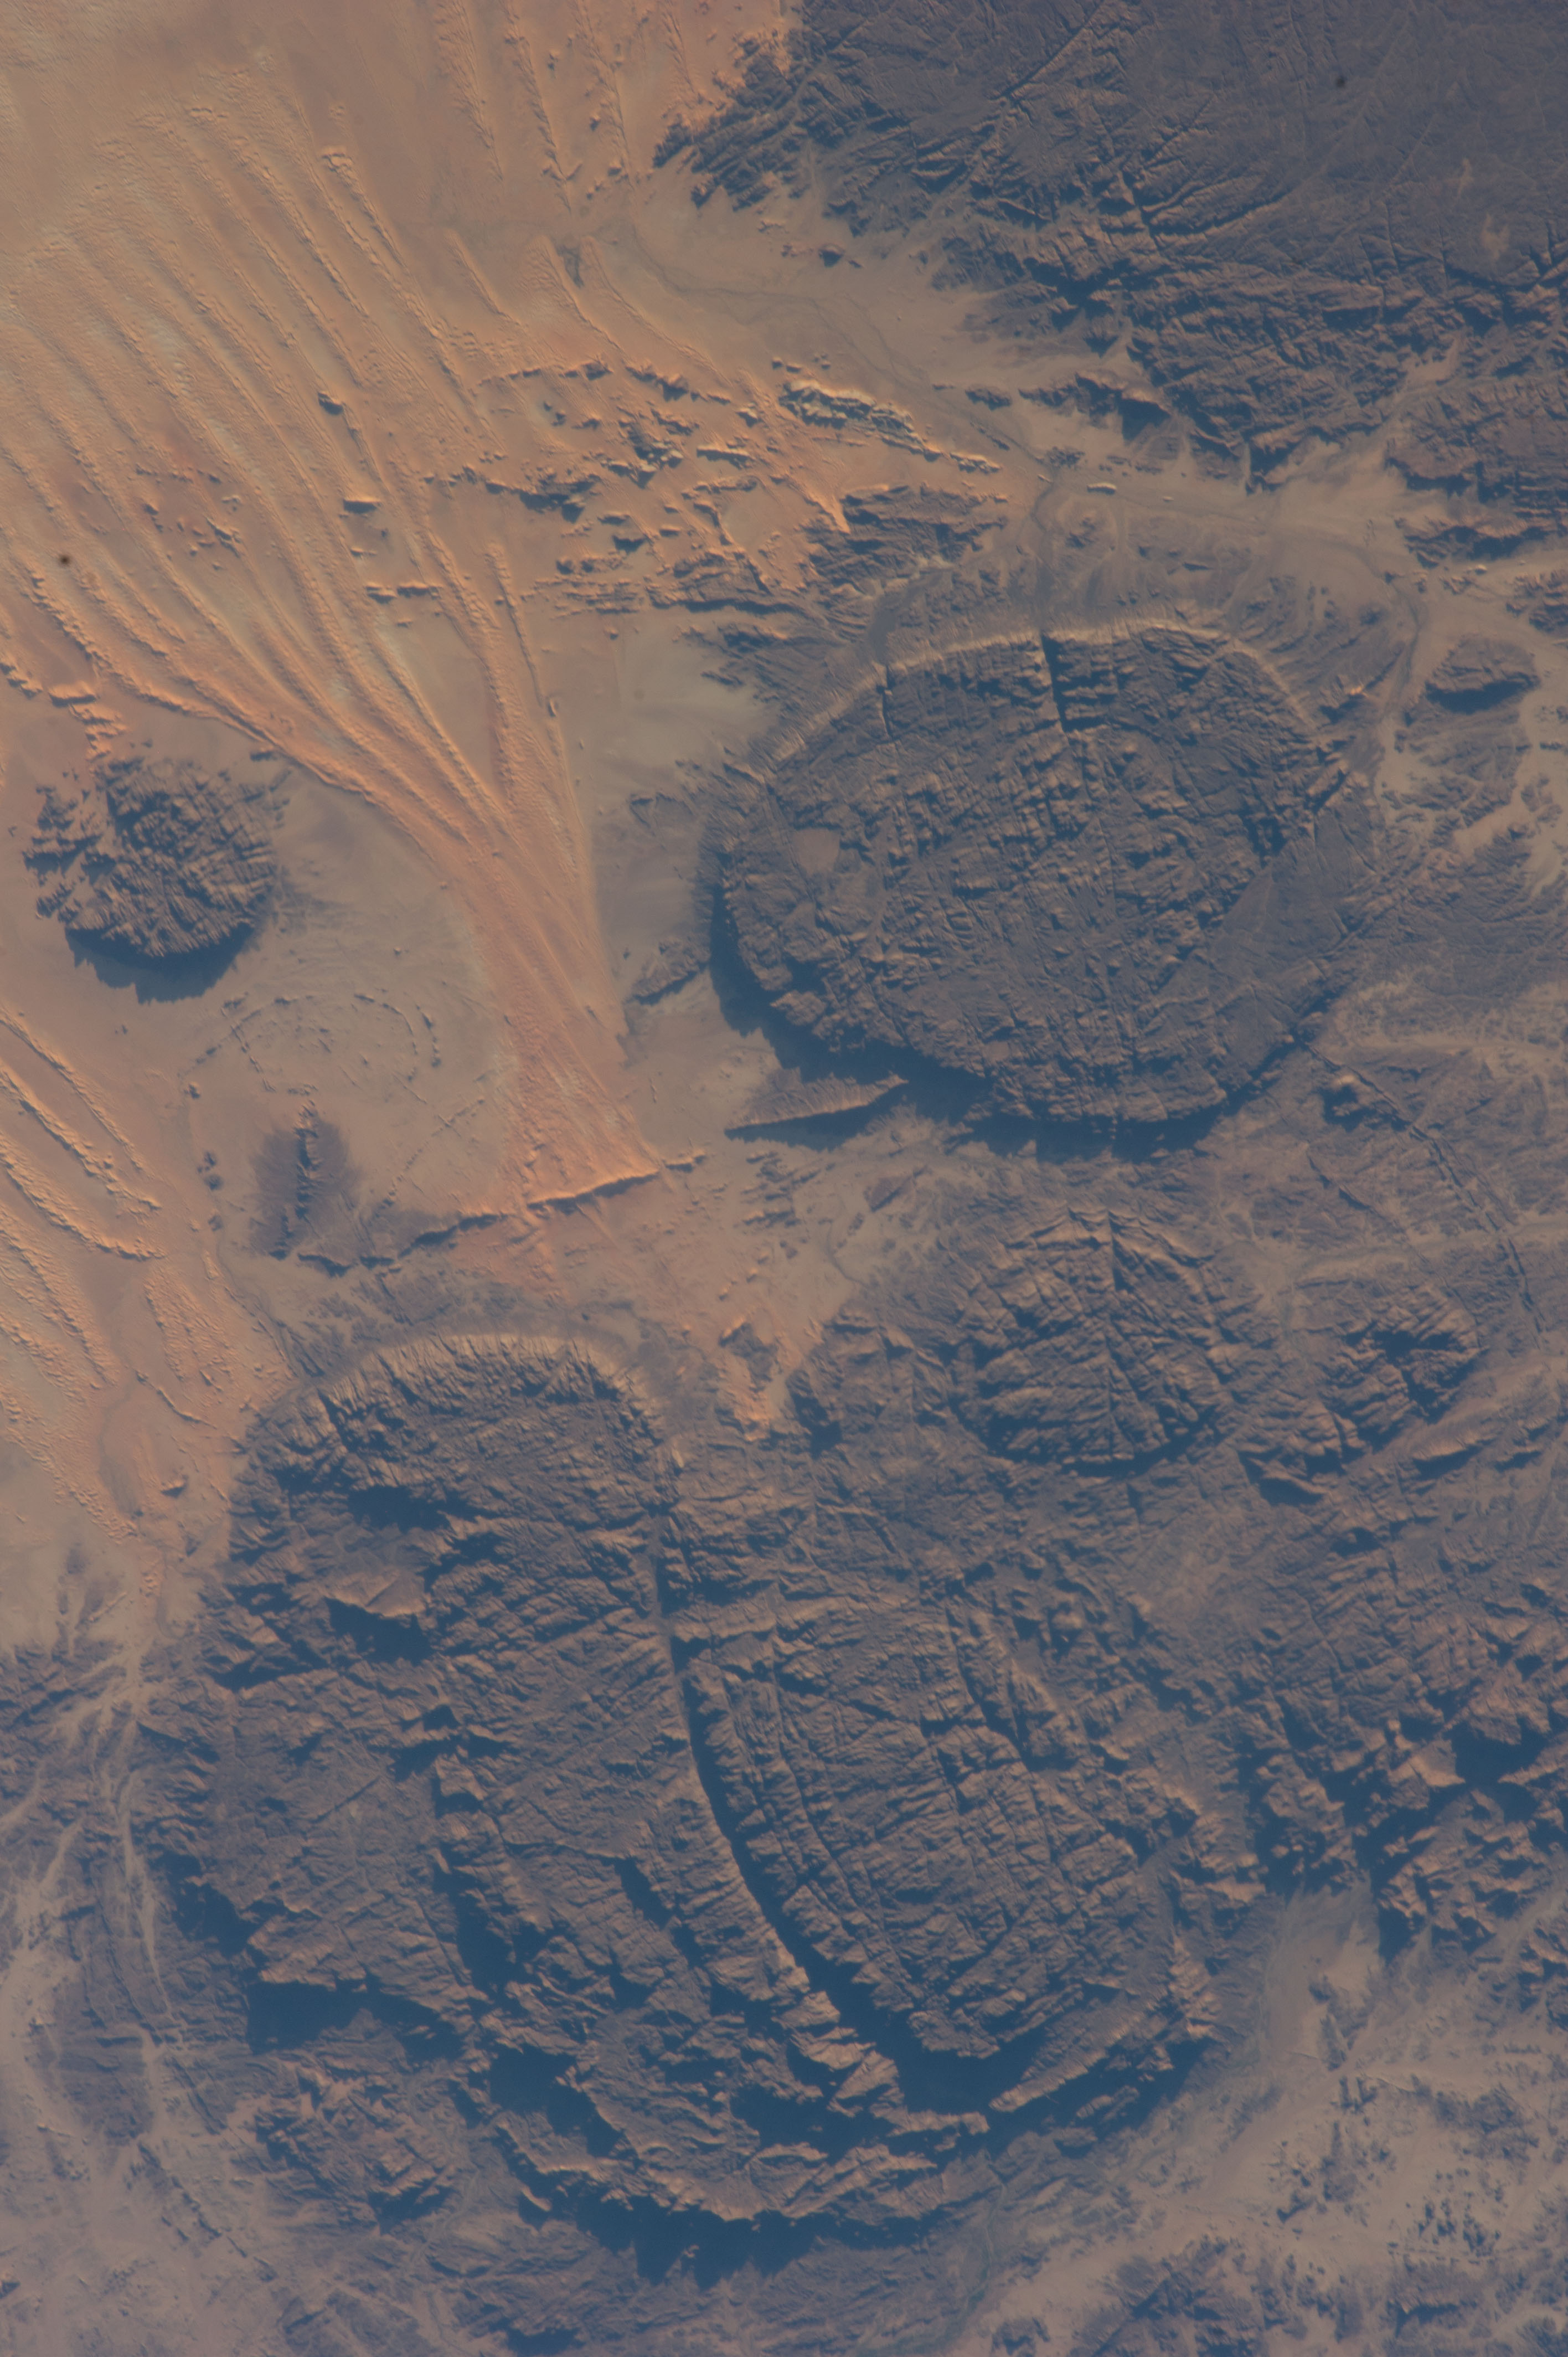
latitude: 19.1
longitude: 9.0
